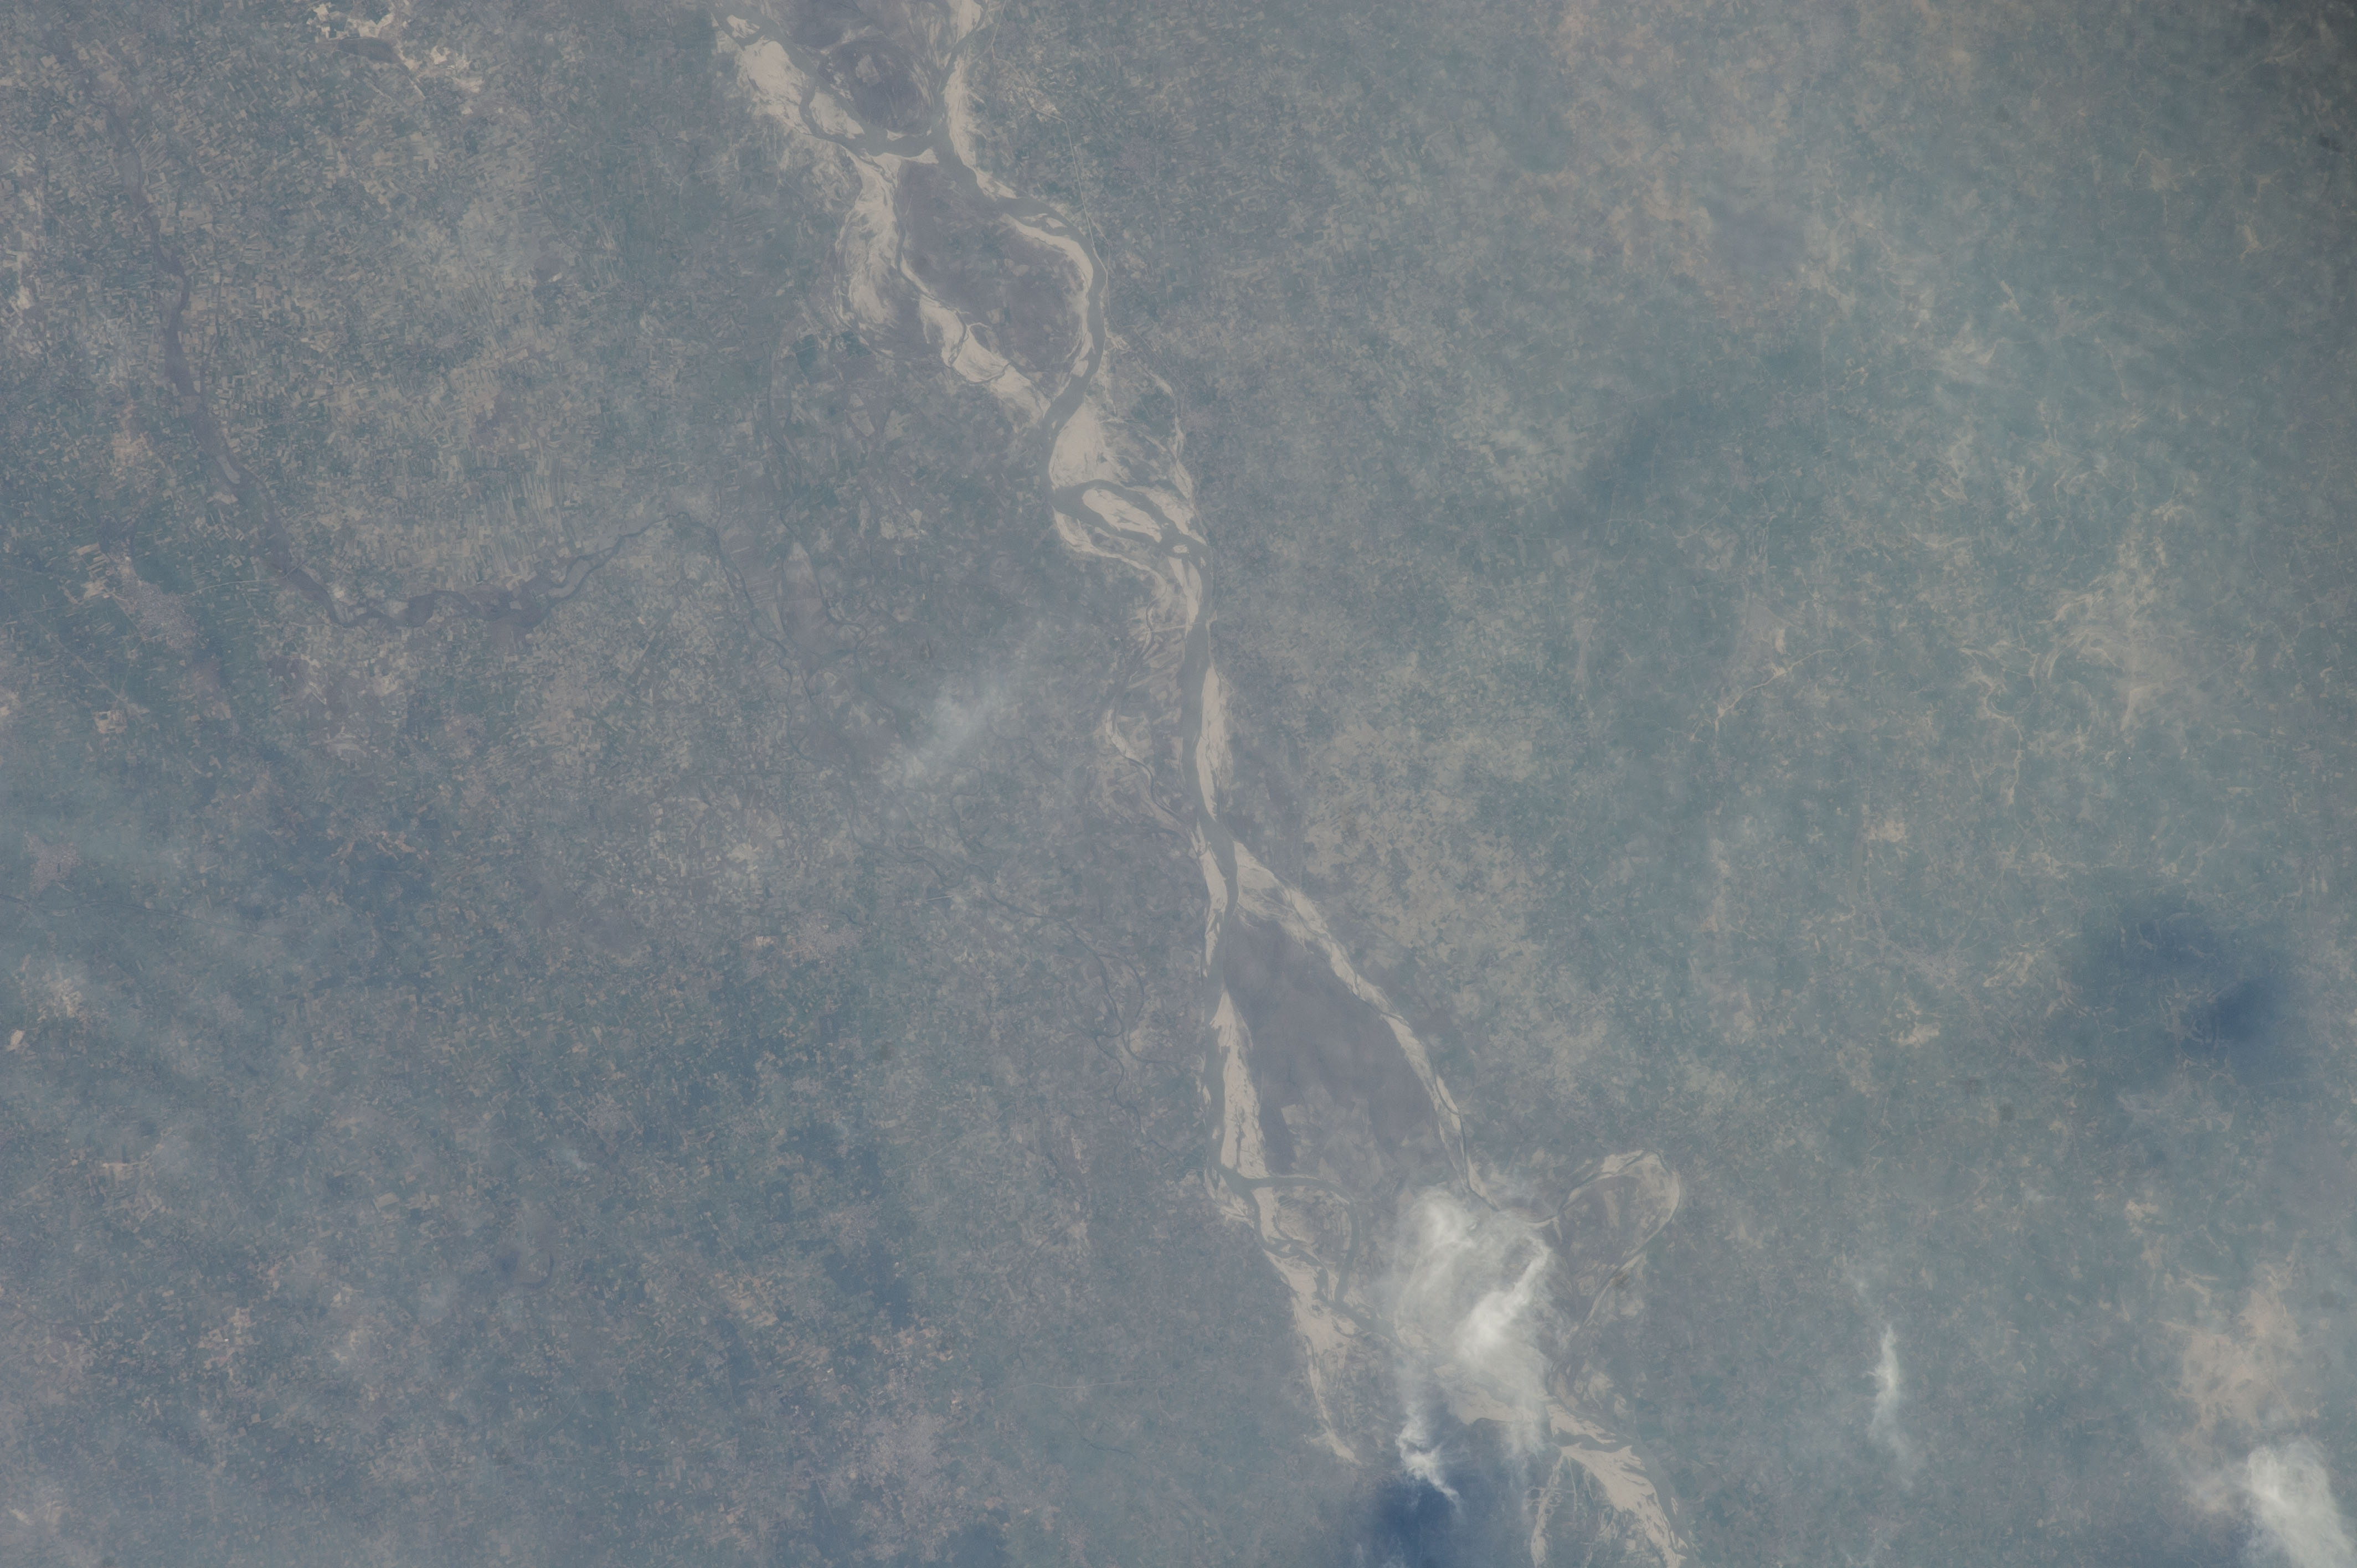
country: INDIA
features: GANGES RIVER, SAND BARS, AGR., ROADS, HAZE
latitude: 27.7
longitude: 79.3
